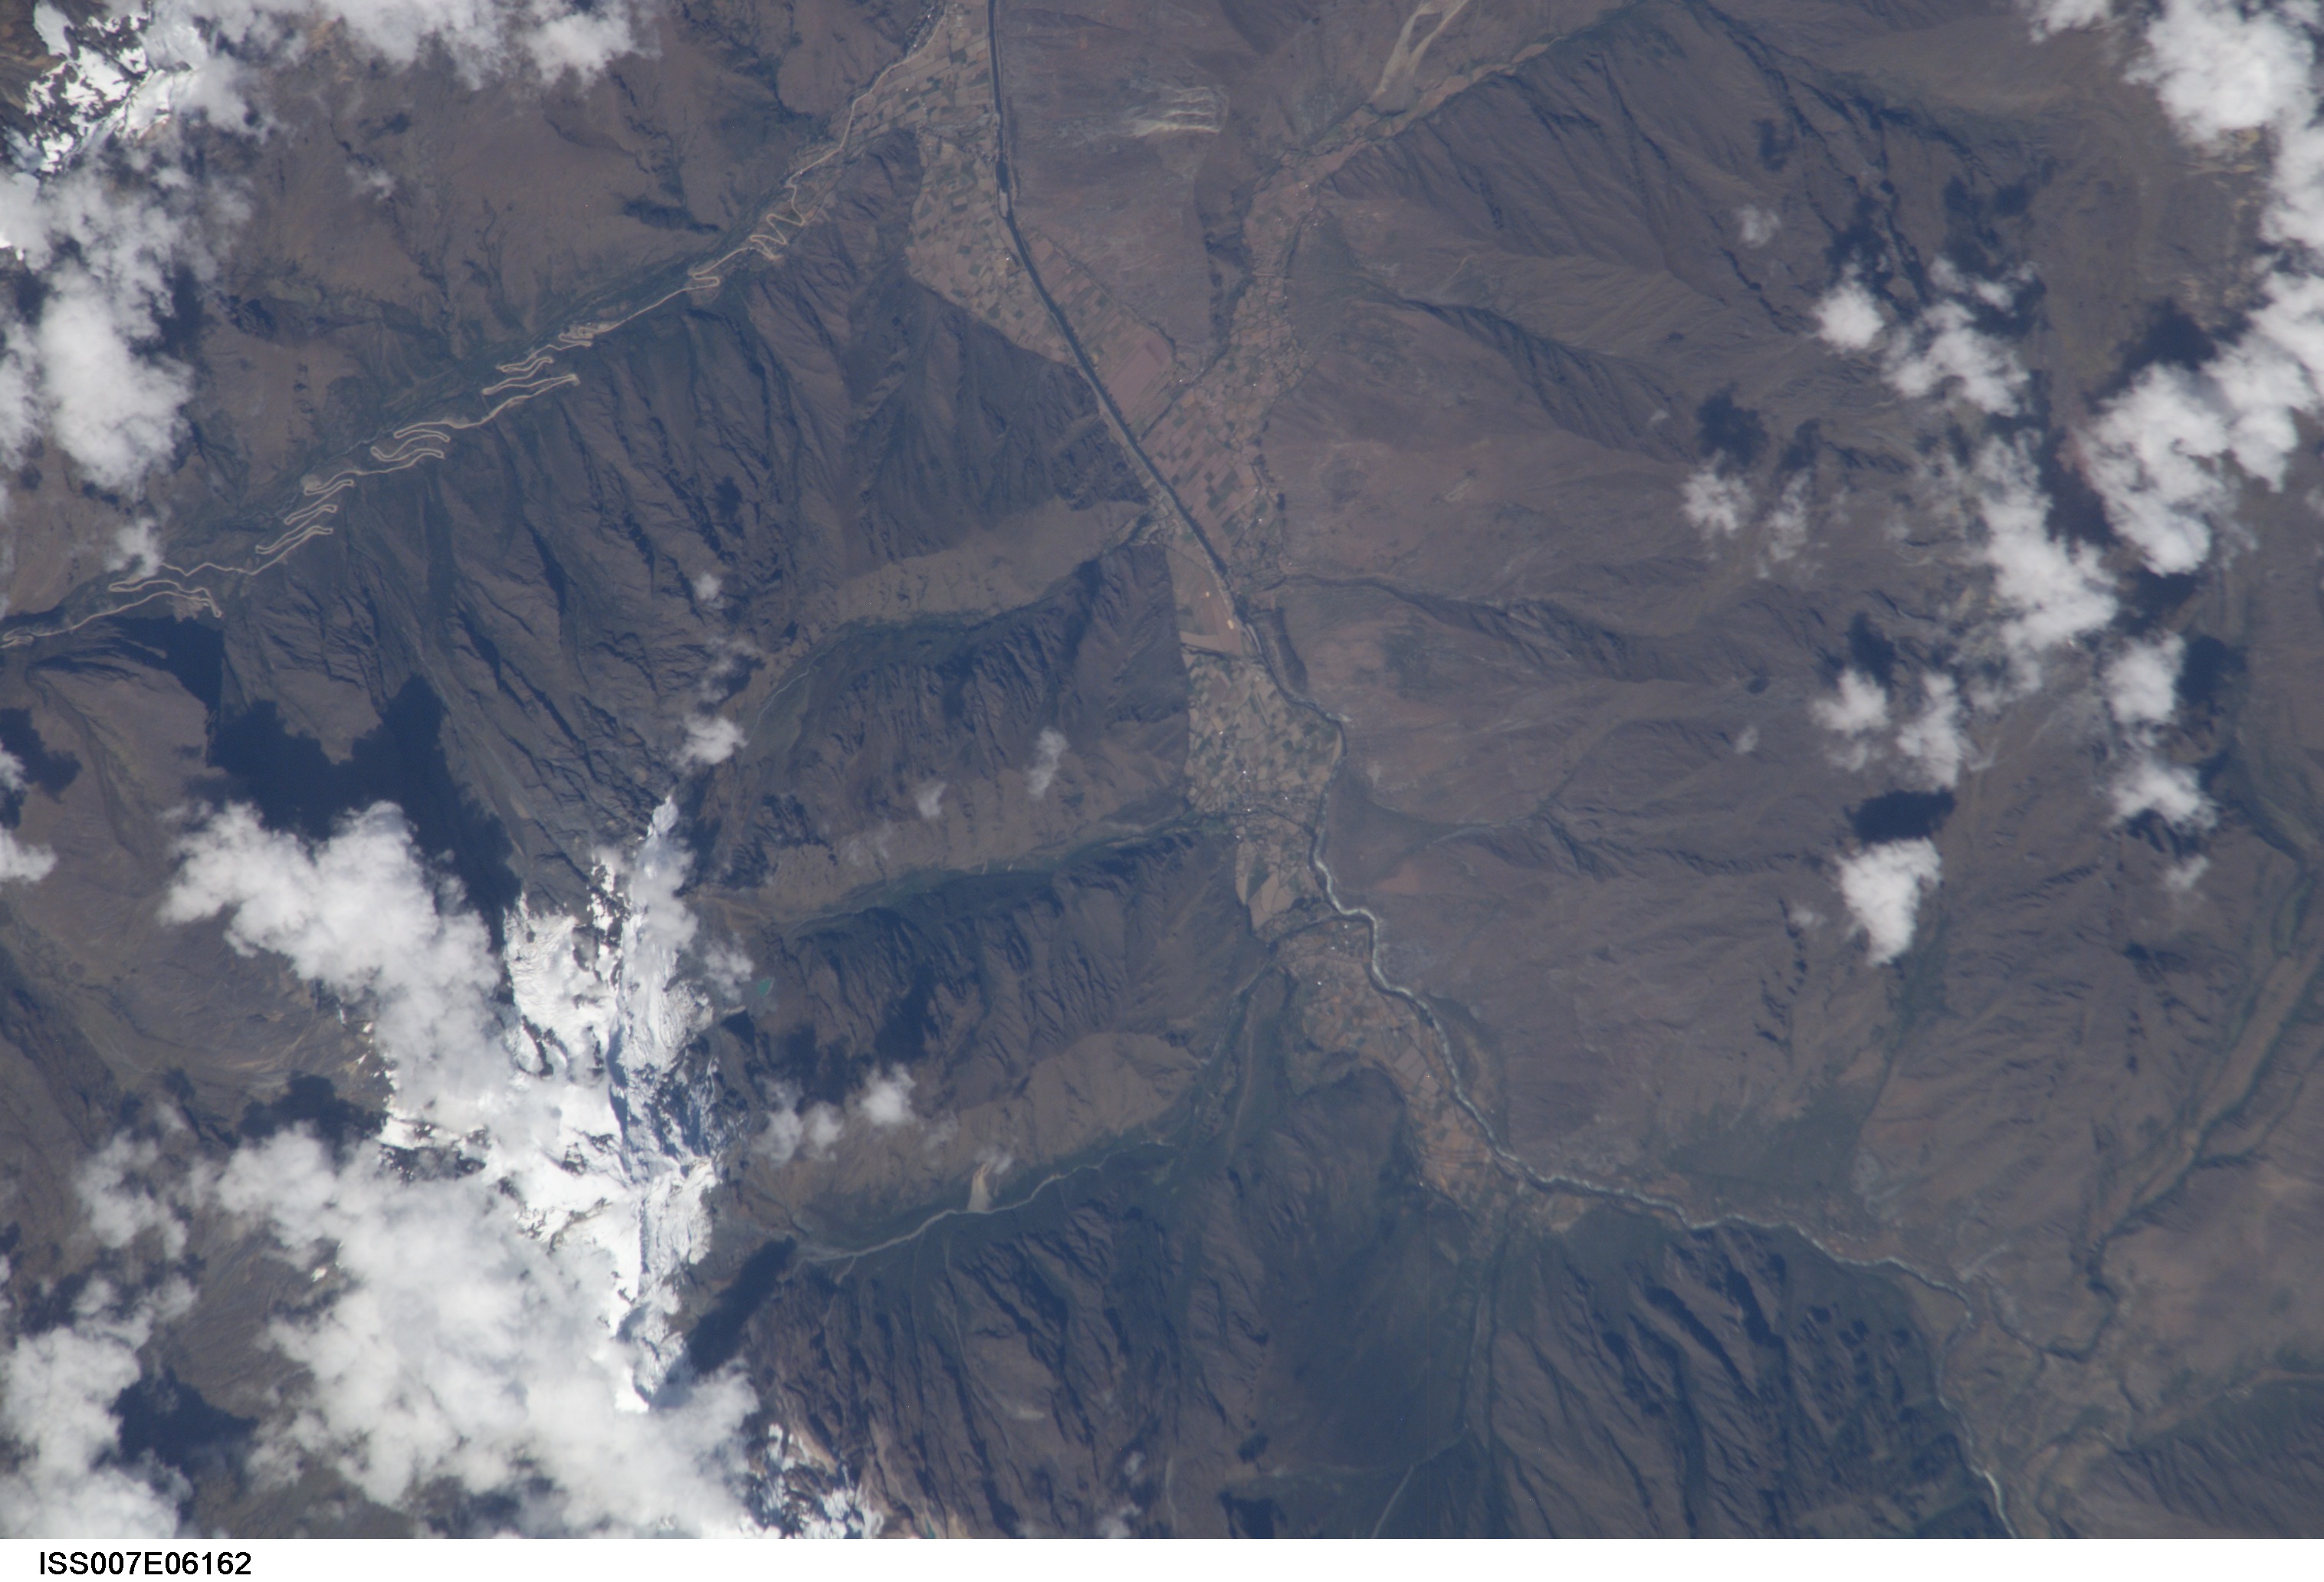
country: PERU
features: ANDES RANGE, RIO URUBAMA
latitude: -13.5
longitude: -72.0
